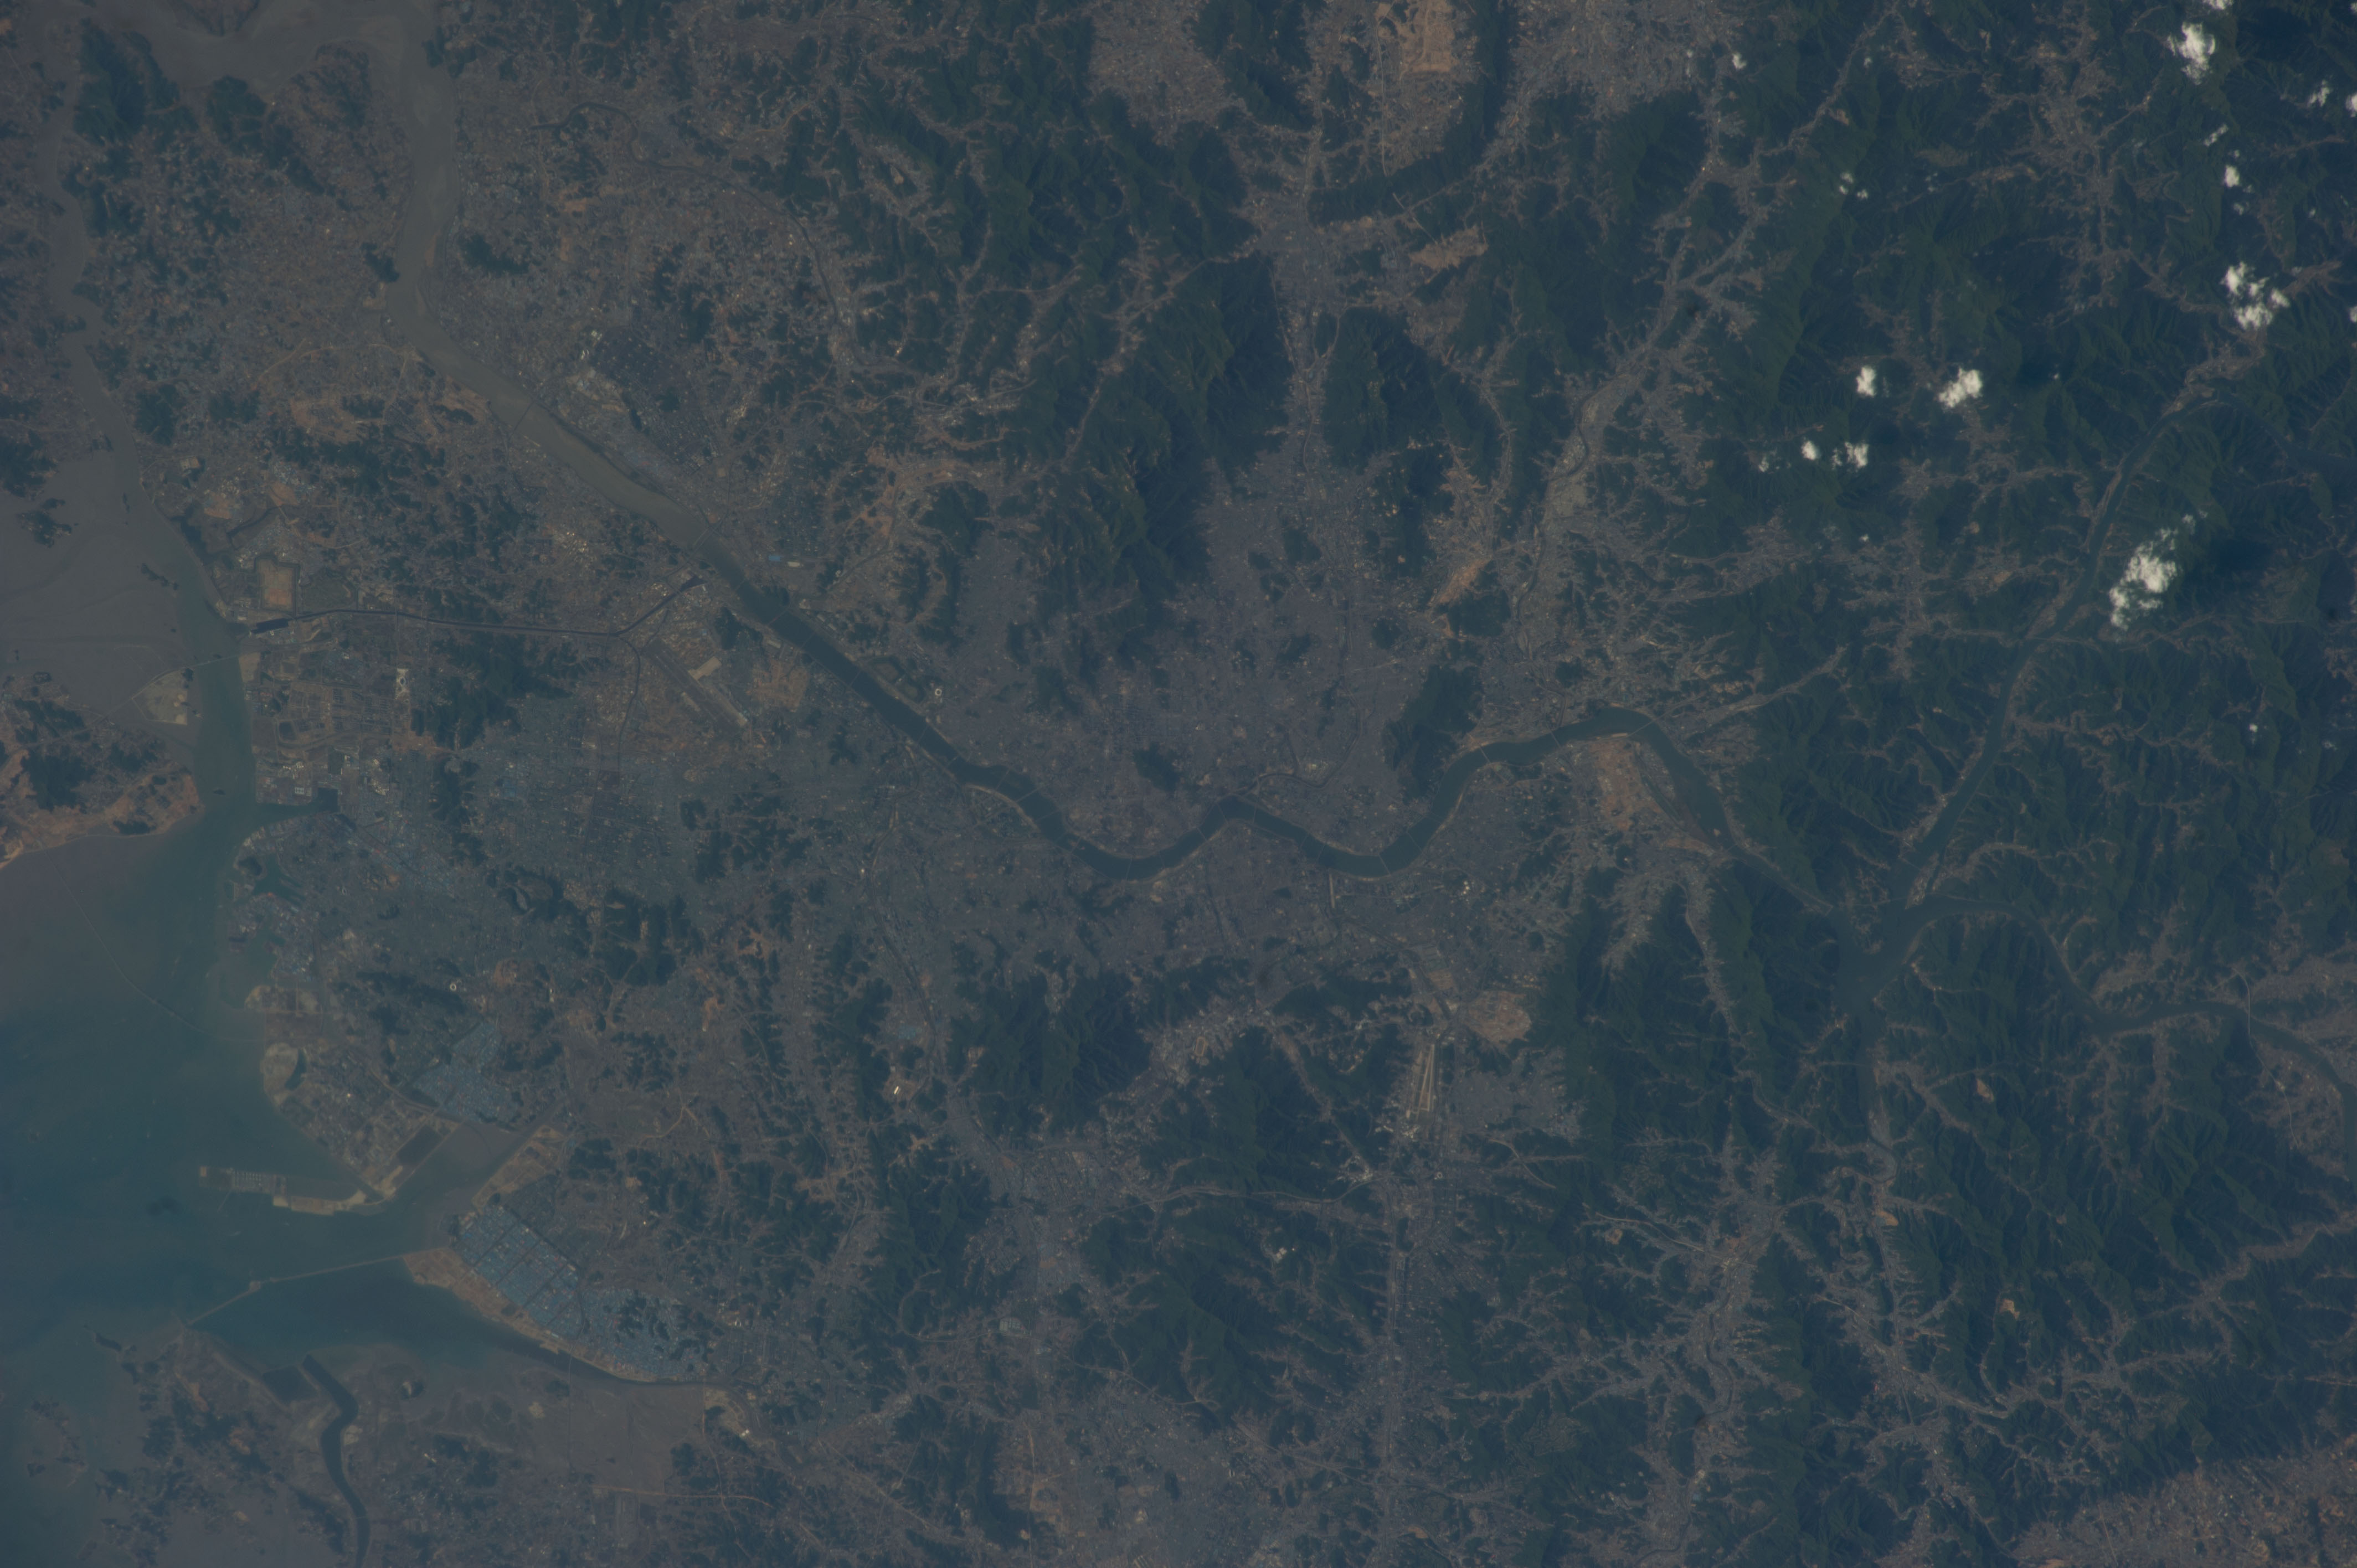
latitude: 37.5
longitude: 127.0
